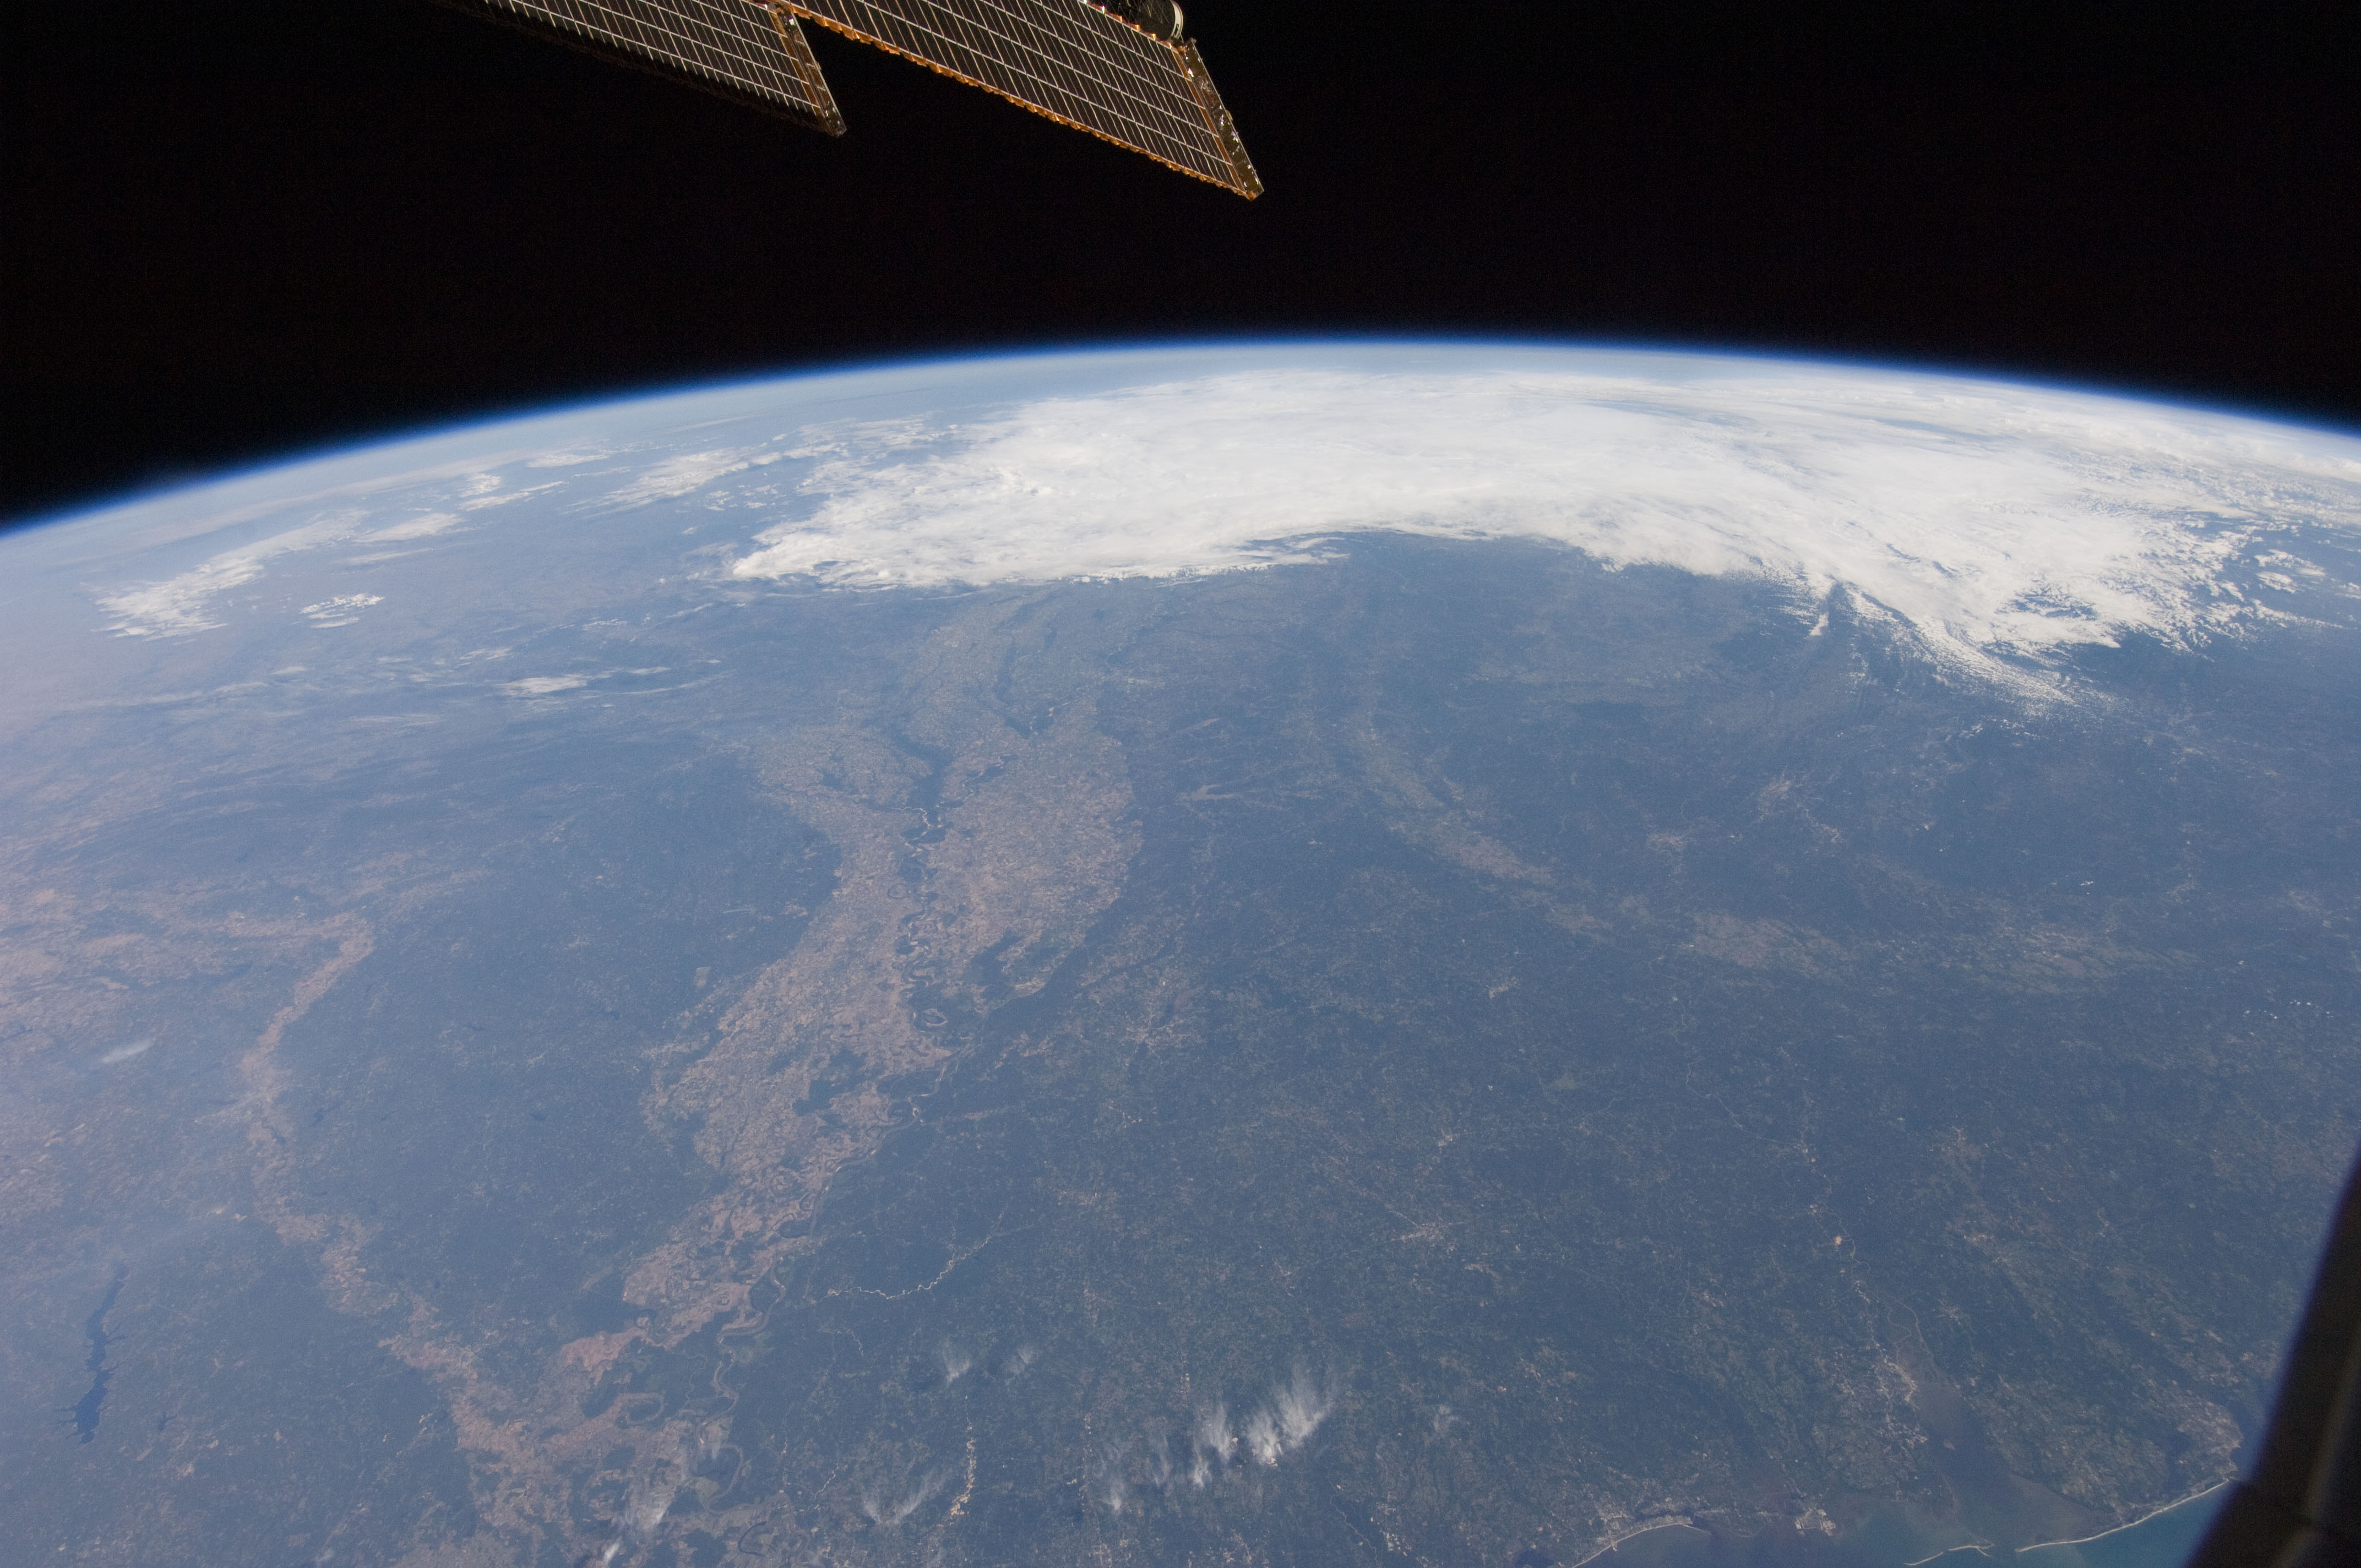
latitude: 34.0
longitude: -89.0
